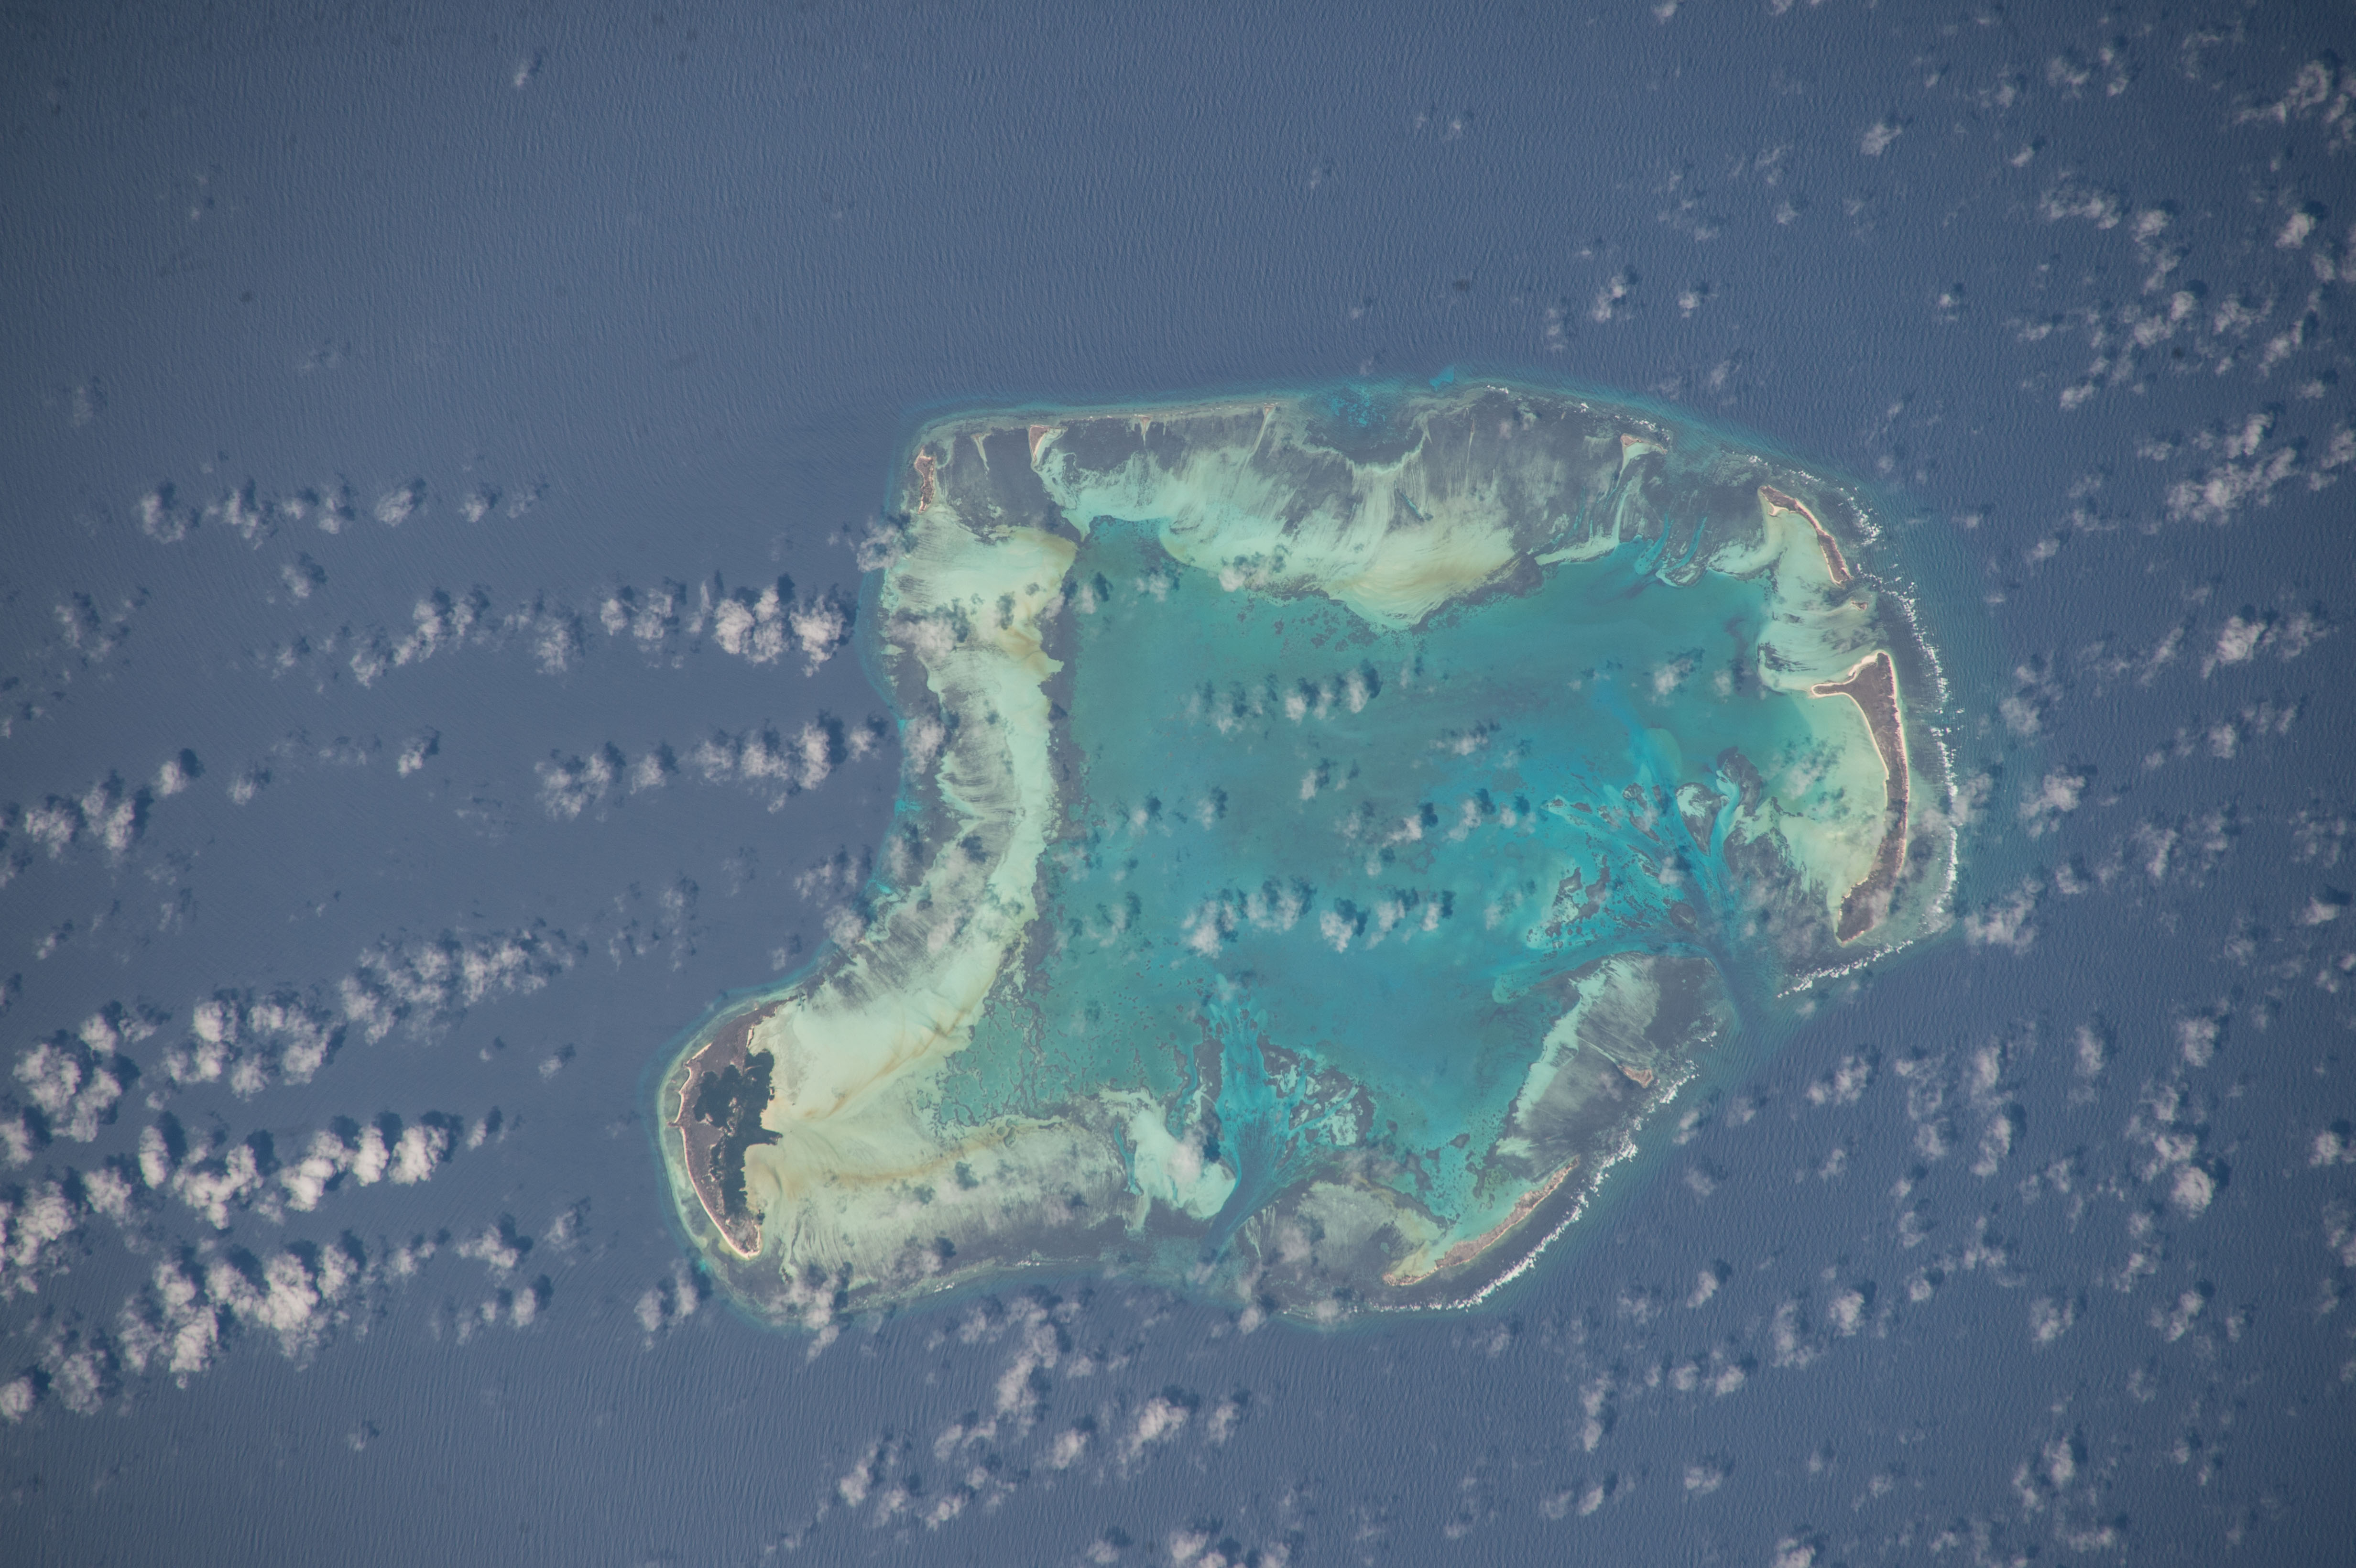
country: SEYCHELLES
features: GLORIOSO ISLANDS,INDIAN OCEAN,COSMOLEDO GROUP
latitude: -9.7
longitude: 47.6
